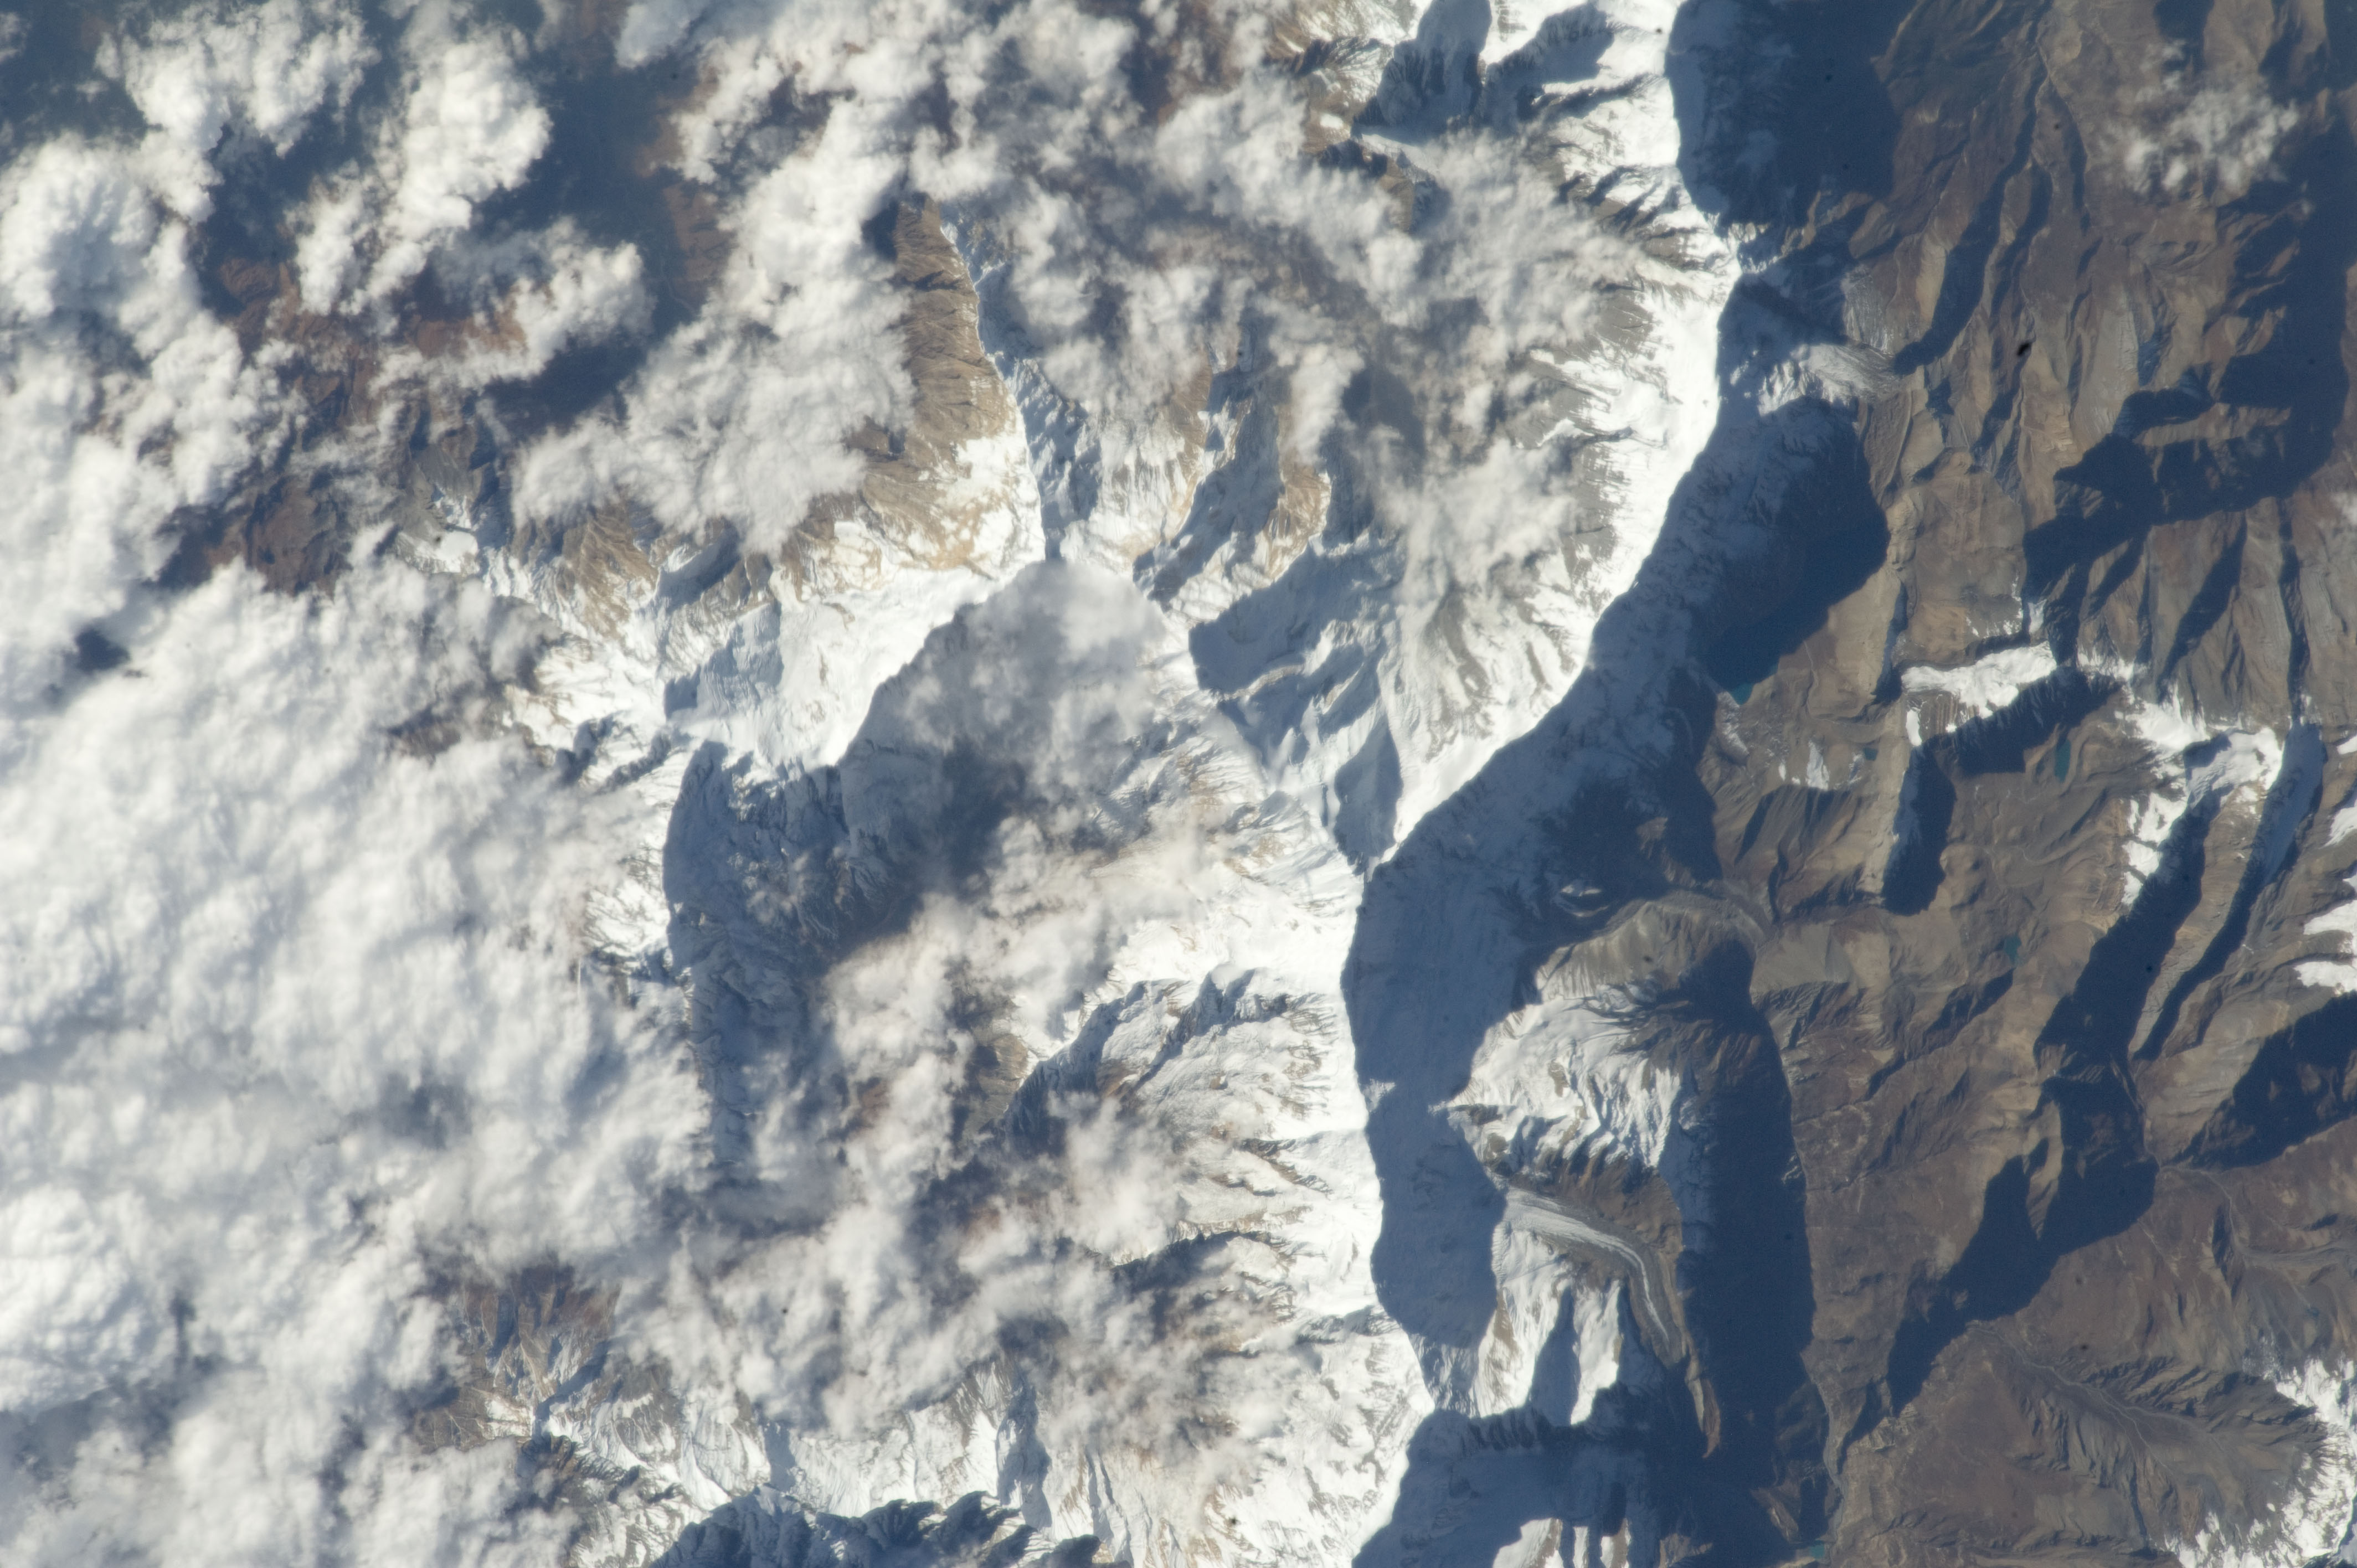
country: NEPAL
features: HIMALAYA RANGE
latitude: 28.6
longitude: 83.9
